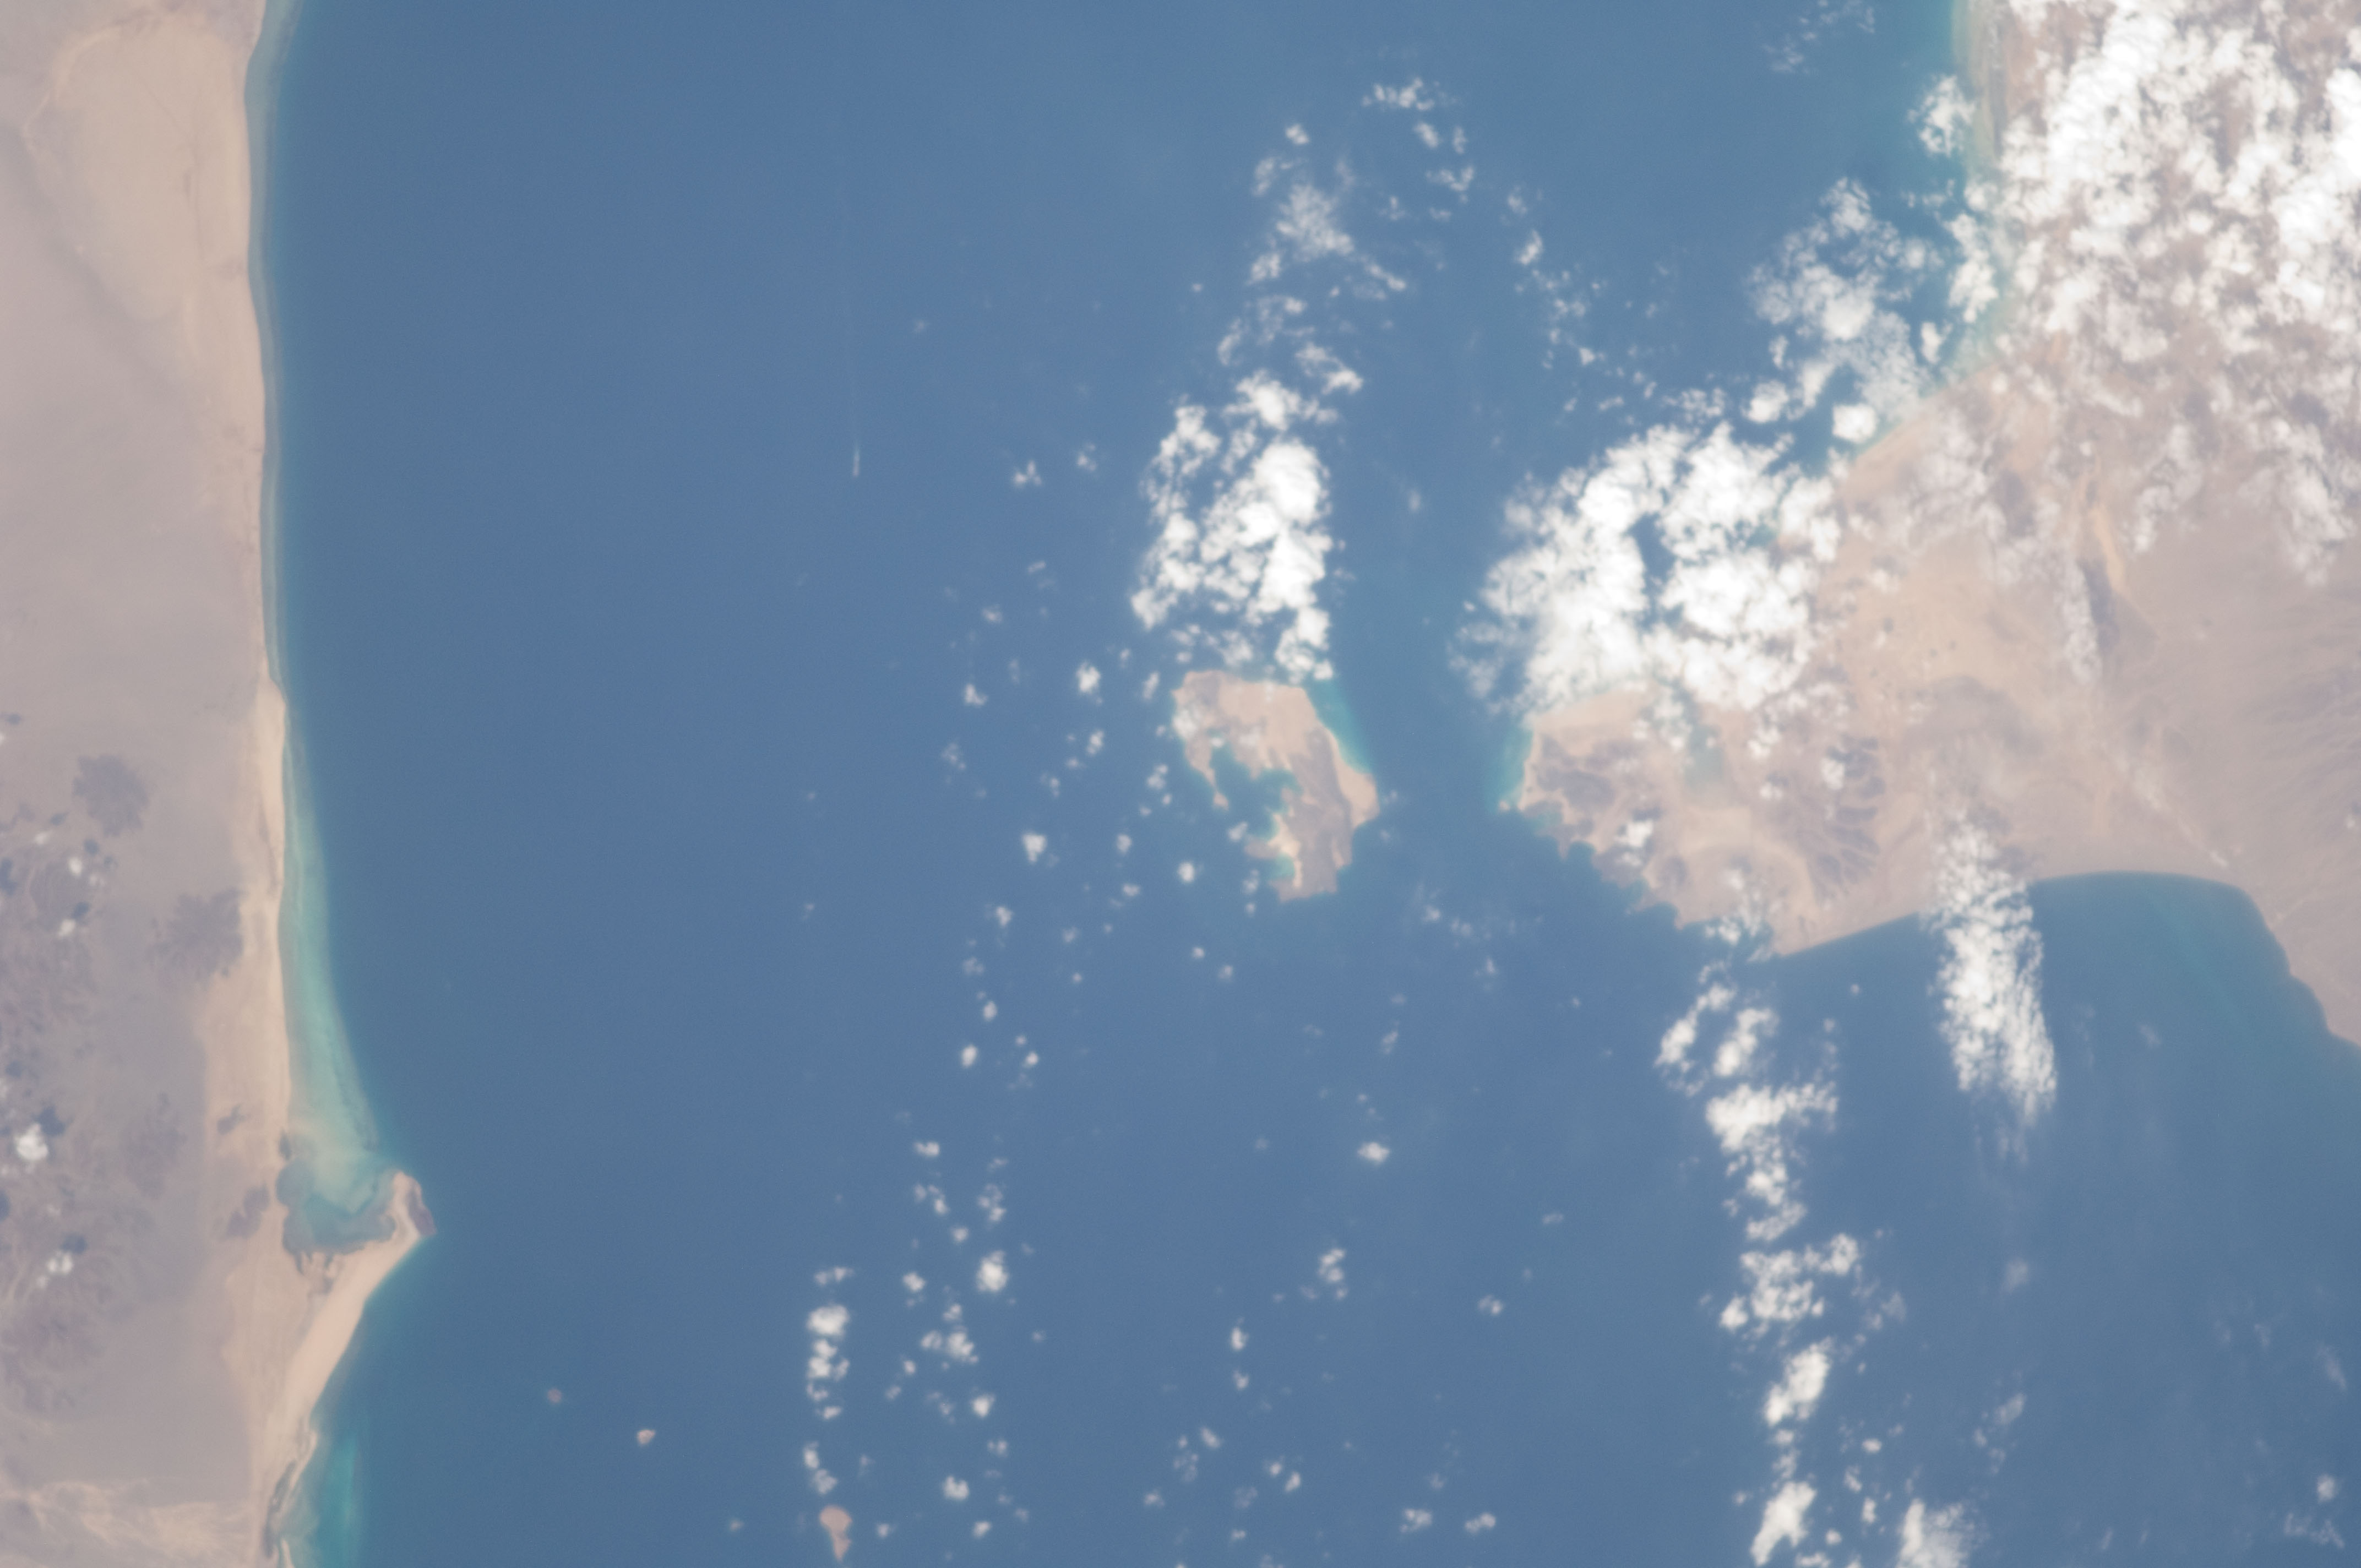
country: YEMEN
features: AL MANDAB STRAIT, MAYYUN
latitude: 12.6
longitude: 43.4
